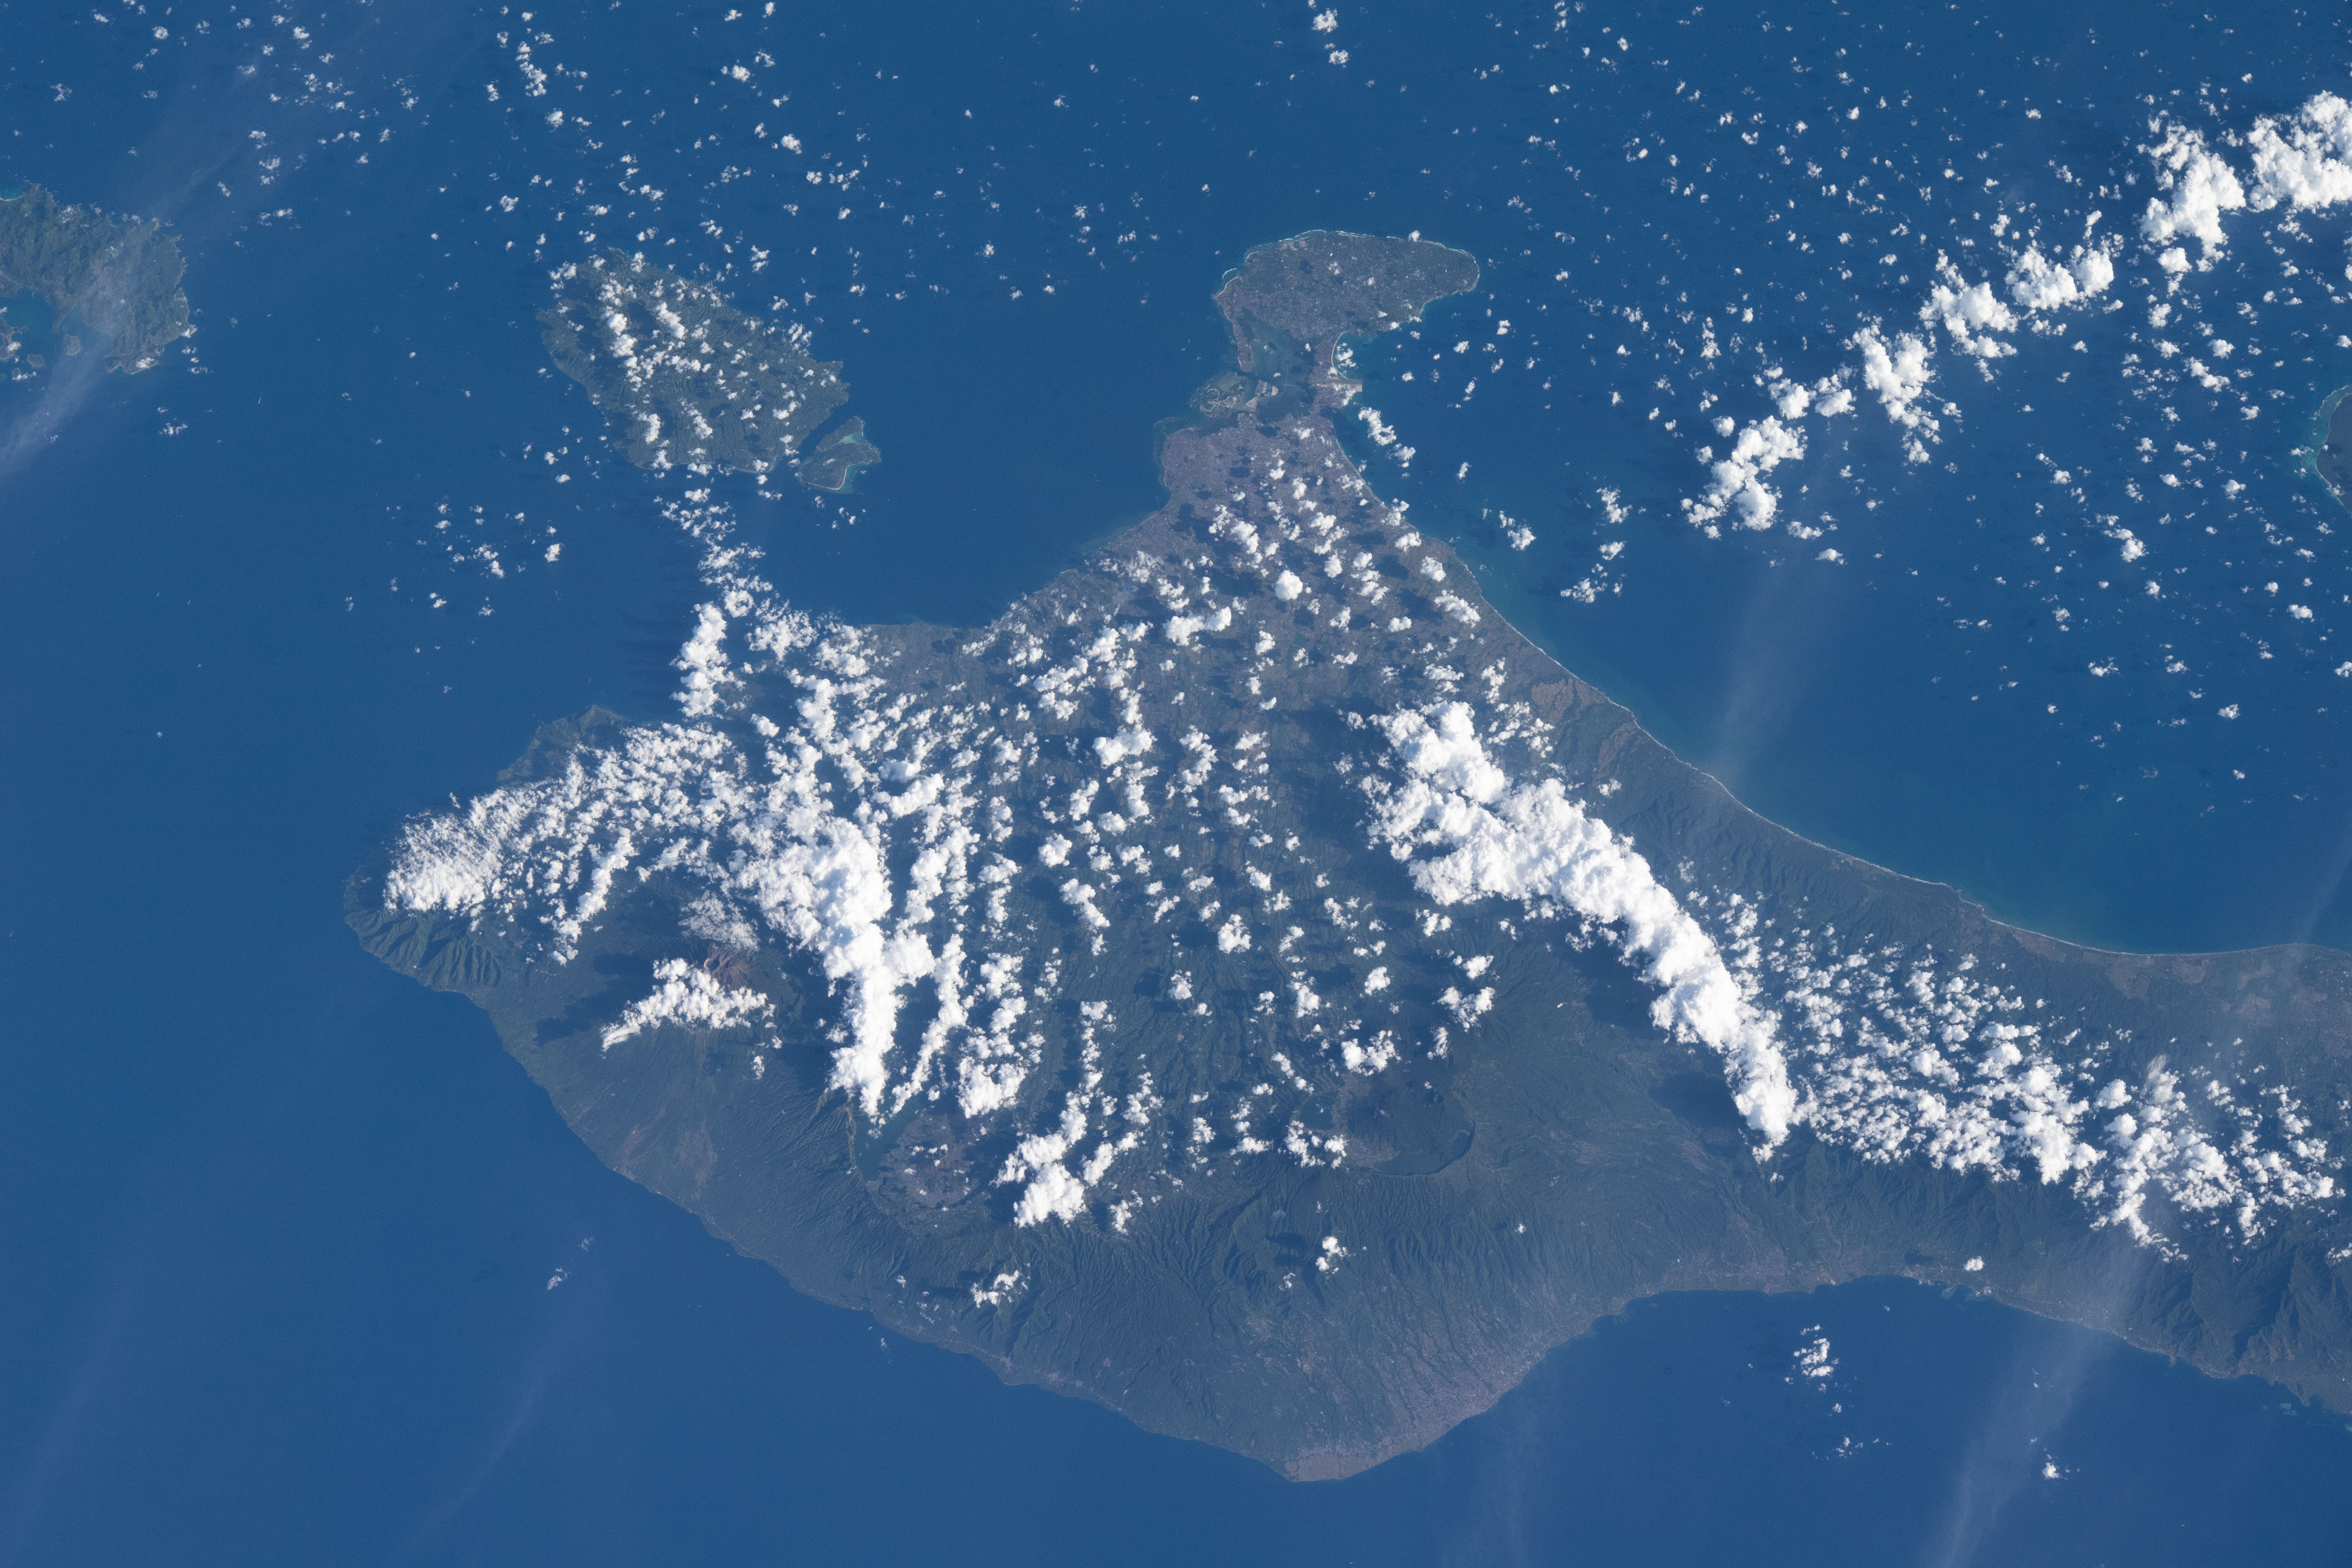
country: INDONESIA
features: BALI, PENIDA ISLAND
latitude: -8.5
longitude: 115.3
